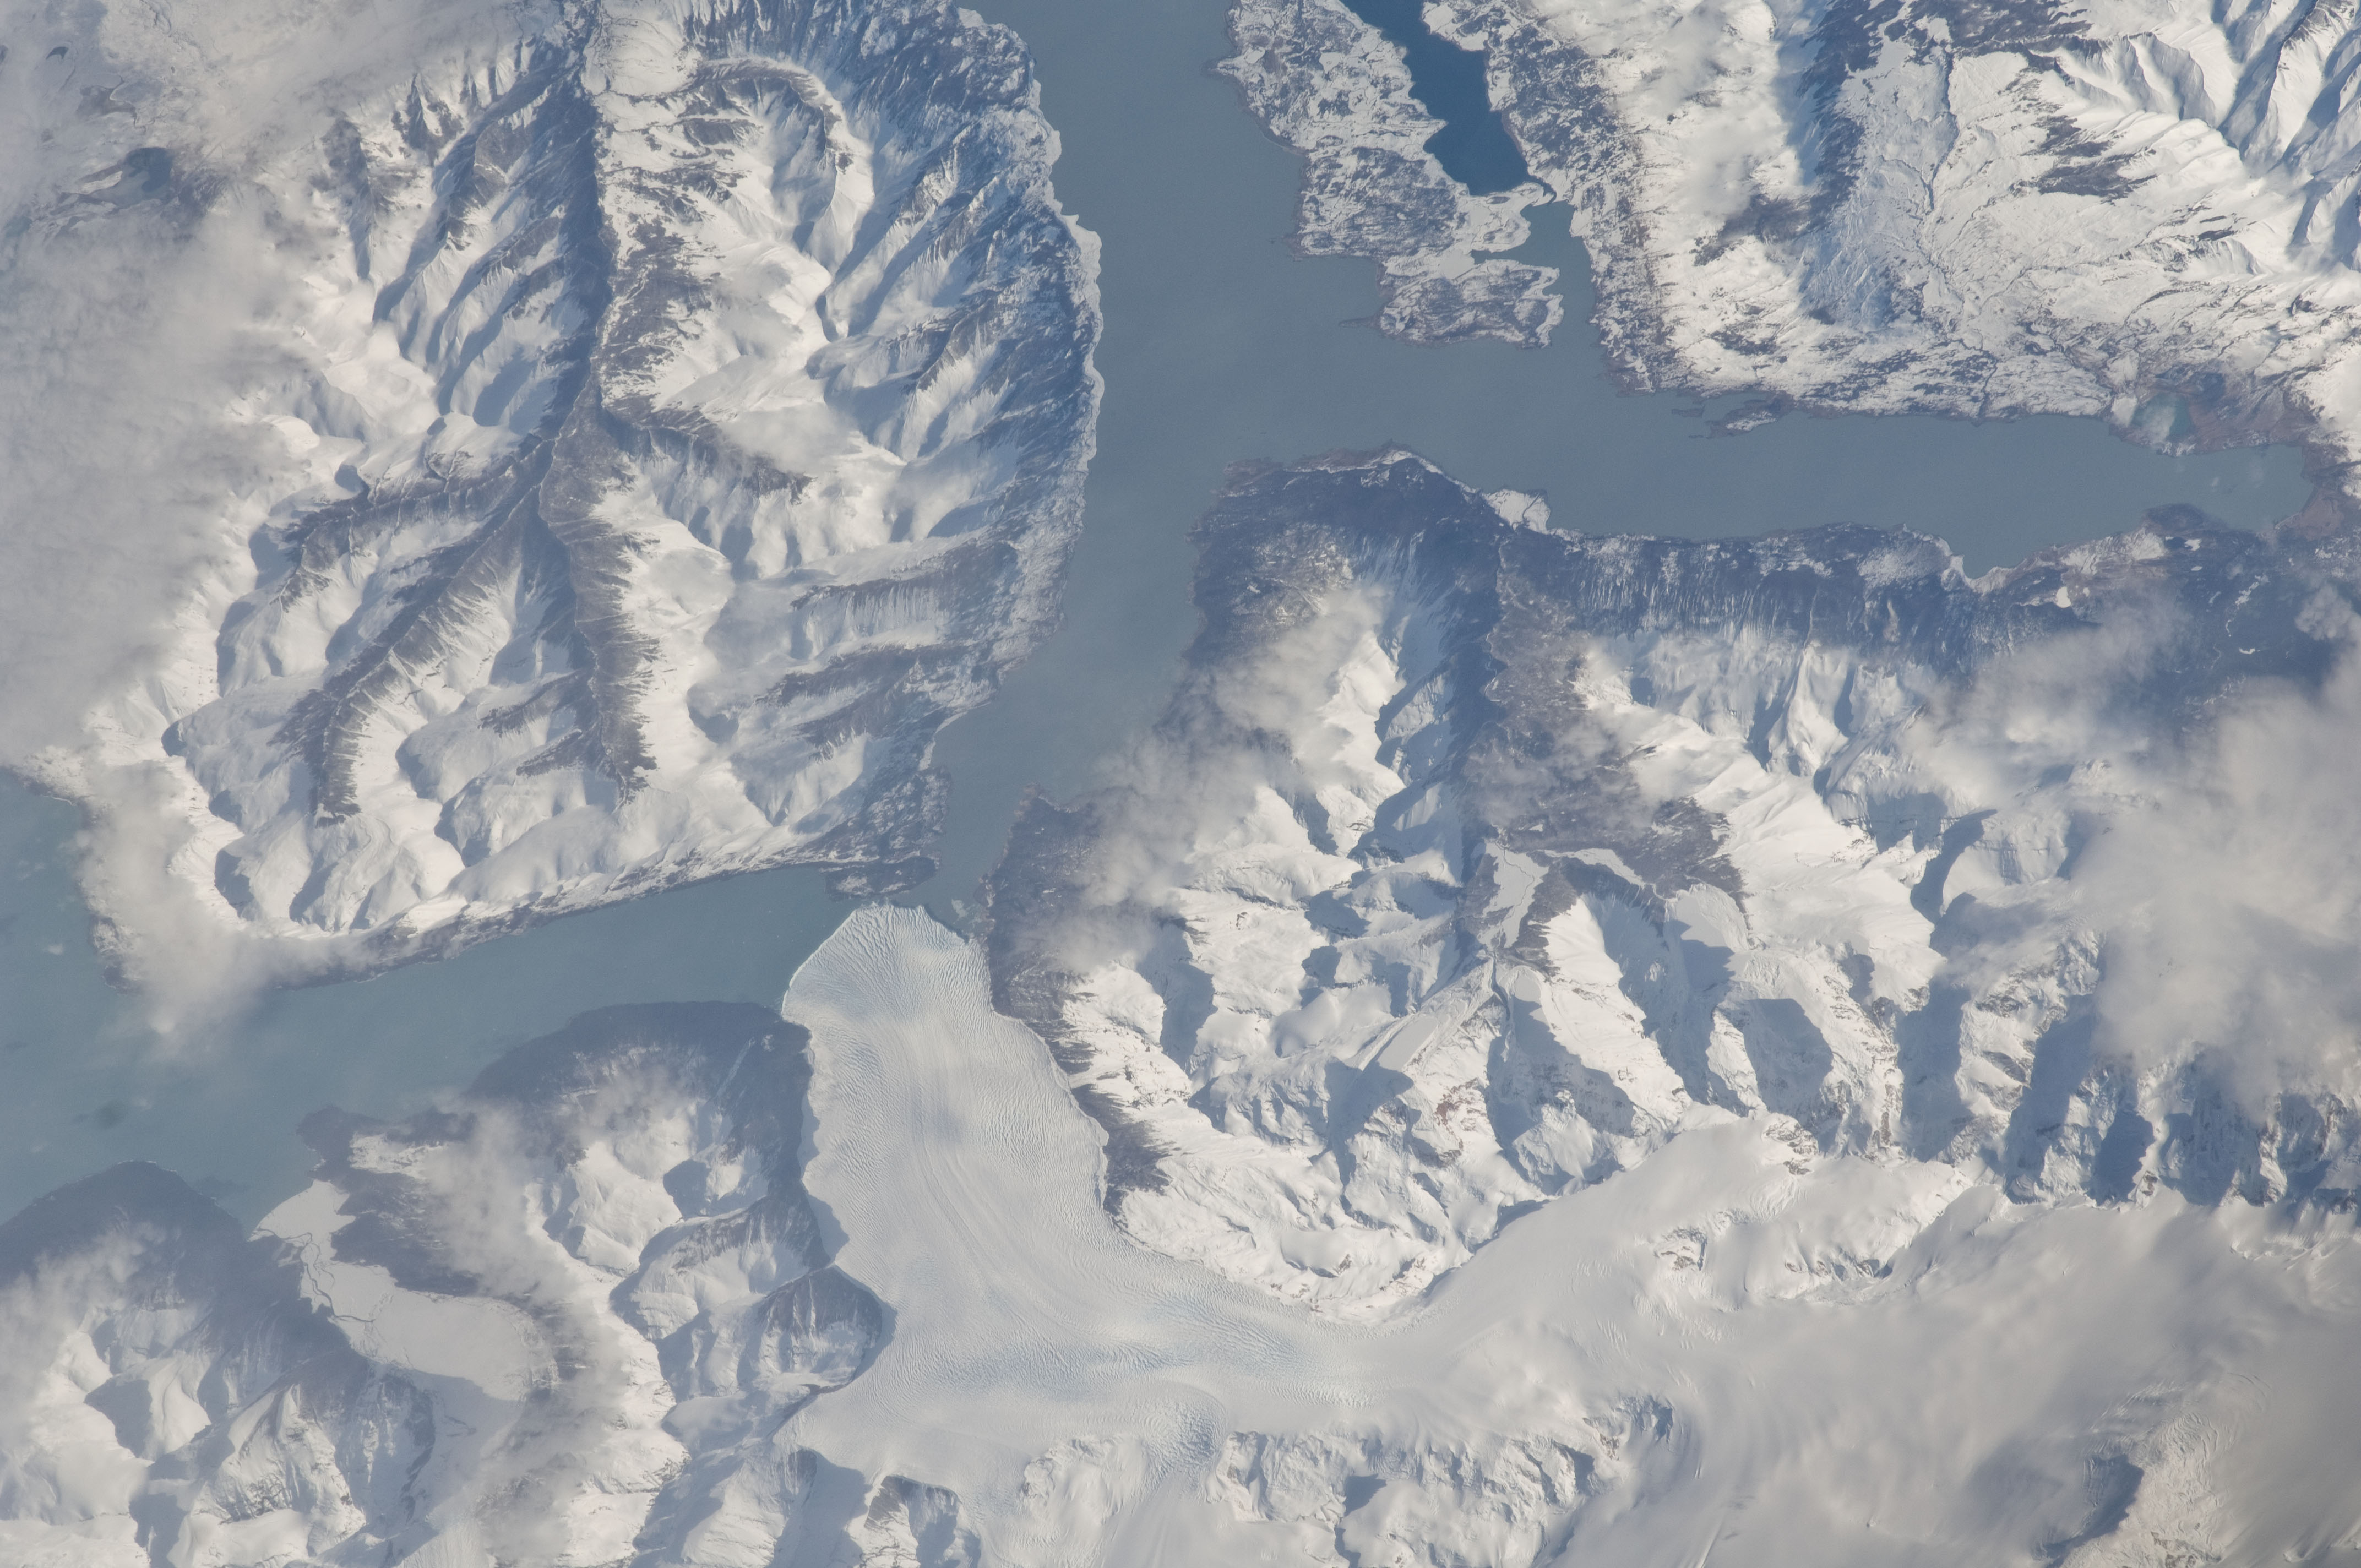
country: ARGENTINA
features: L. ARGENTINO, PERITO MORENO GLACIER
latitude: -50.5
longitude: -73.0
